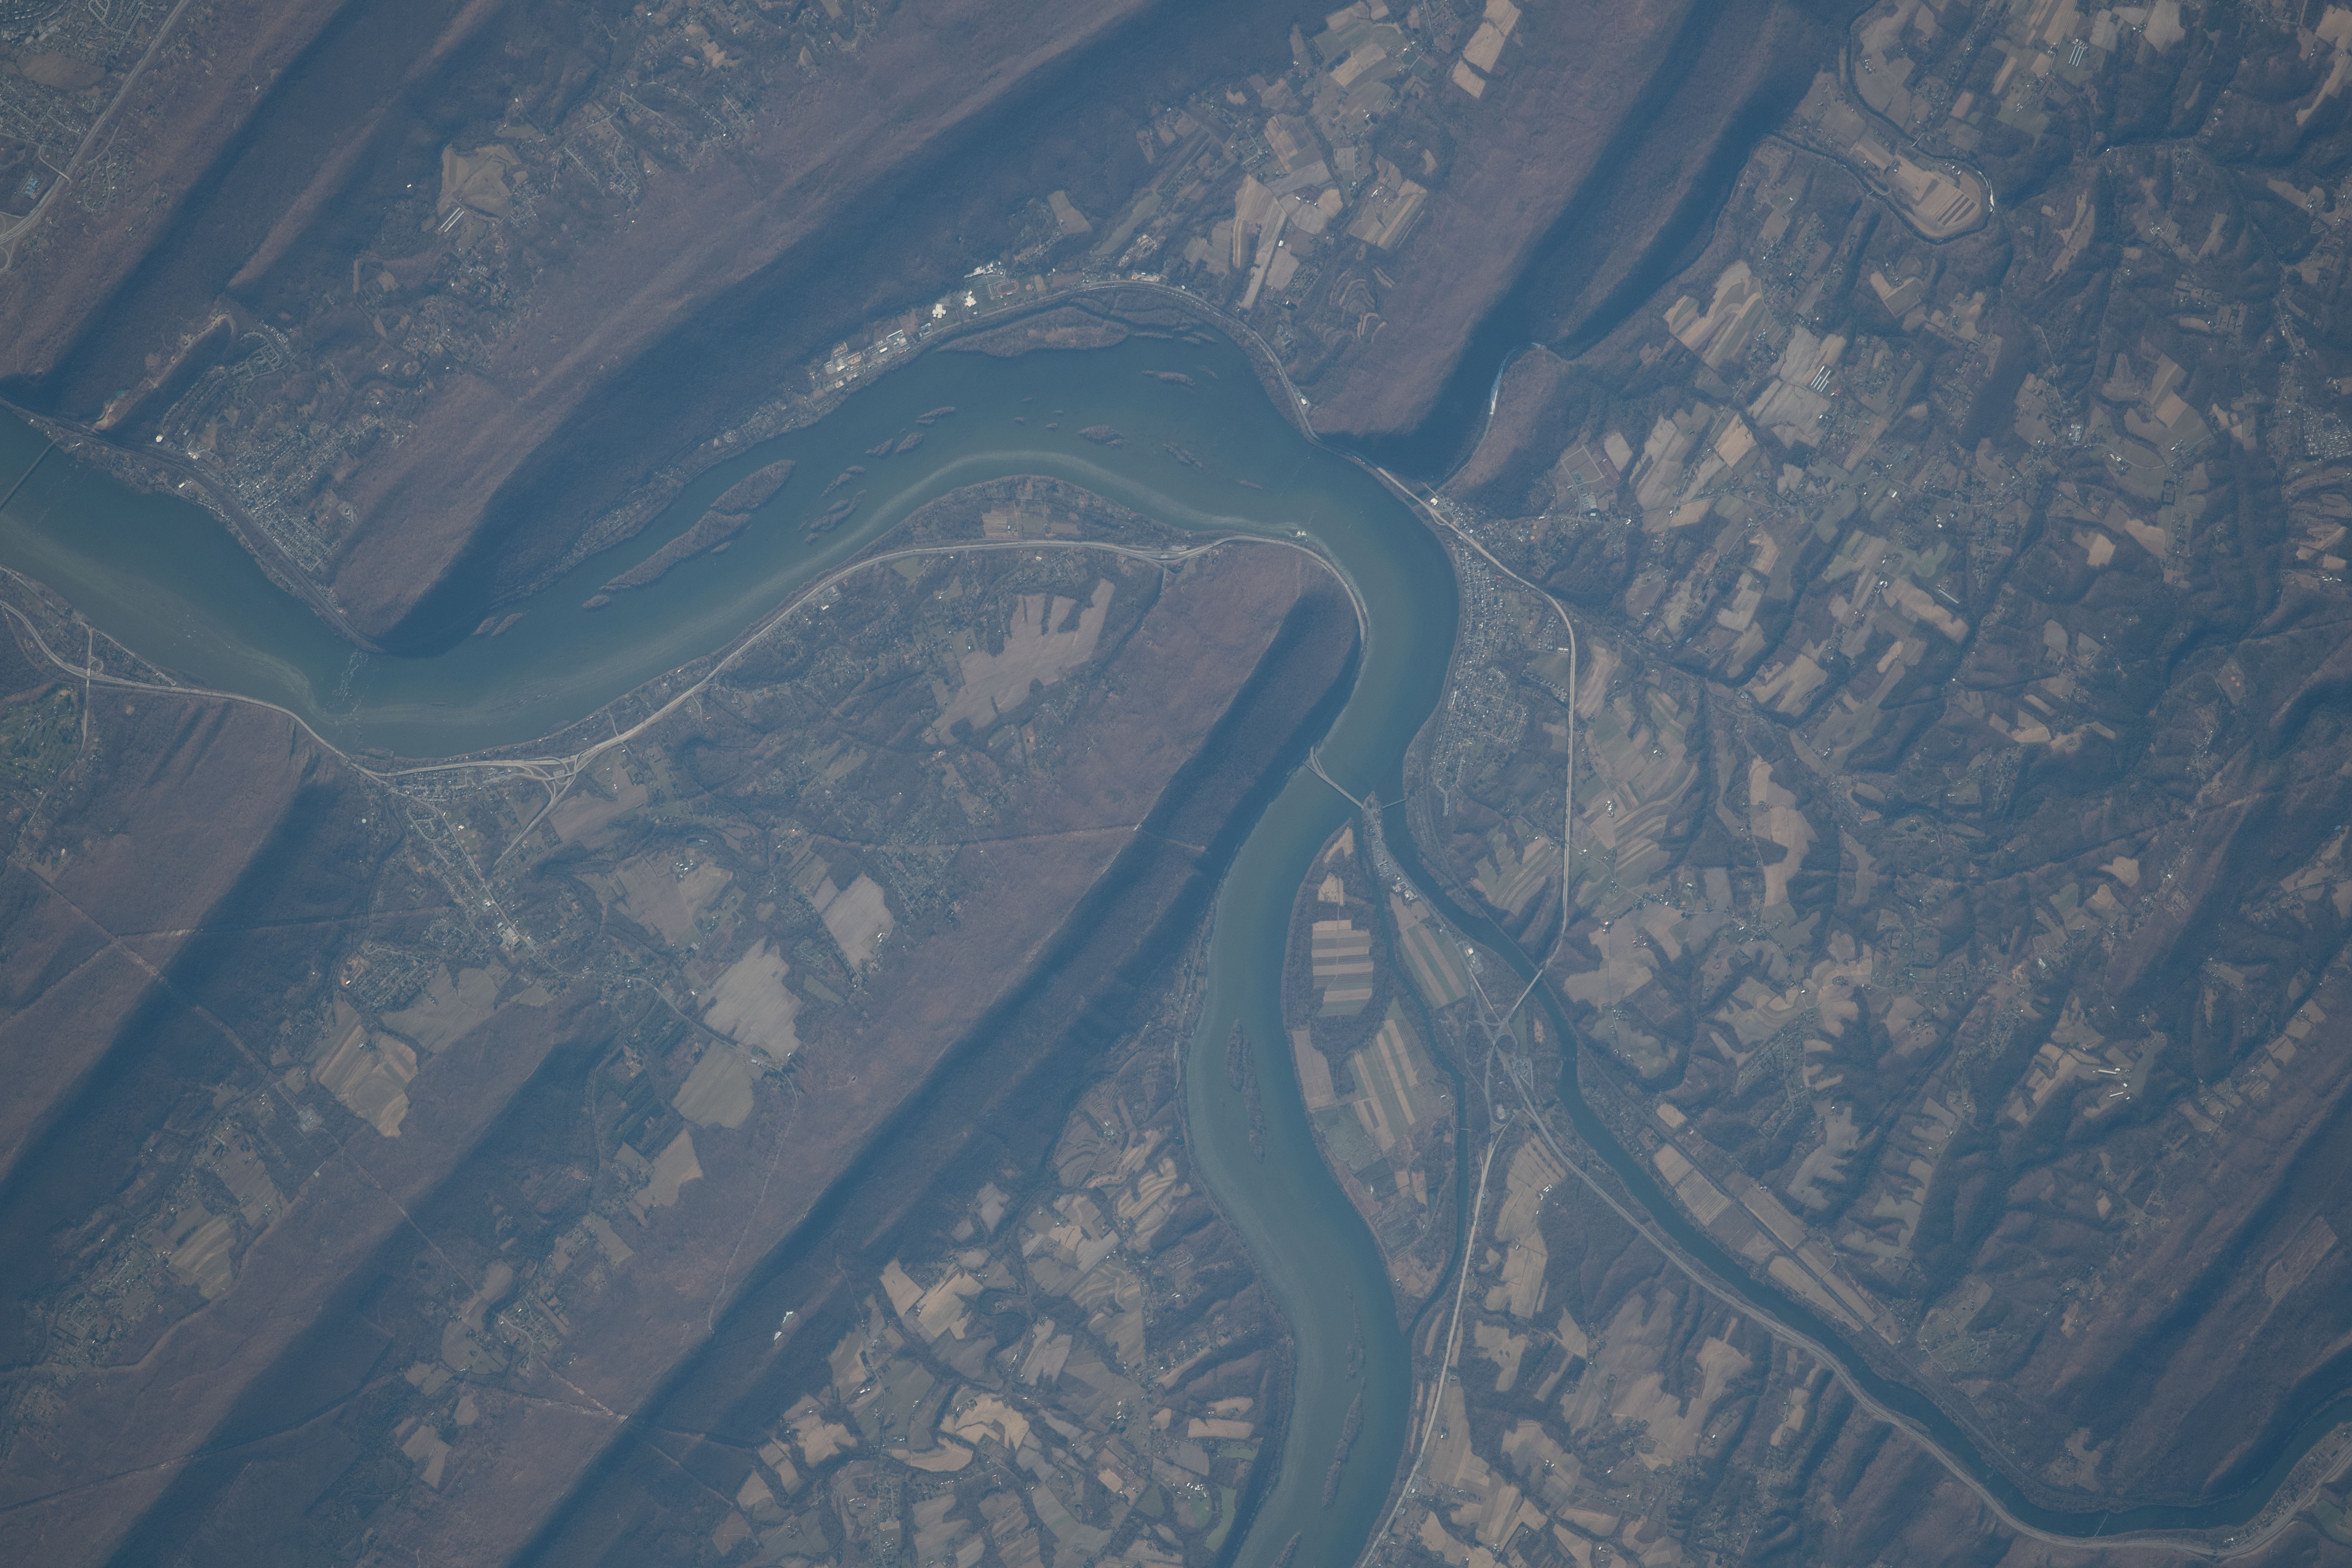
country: USA-PENNSYLVANIA
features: MARYSVILLE,JUNIATA RIVER,SUSQUEHANNA RIVER,DUNCANNON
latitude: 40.4
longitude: -77.0
